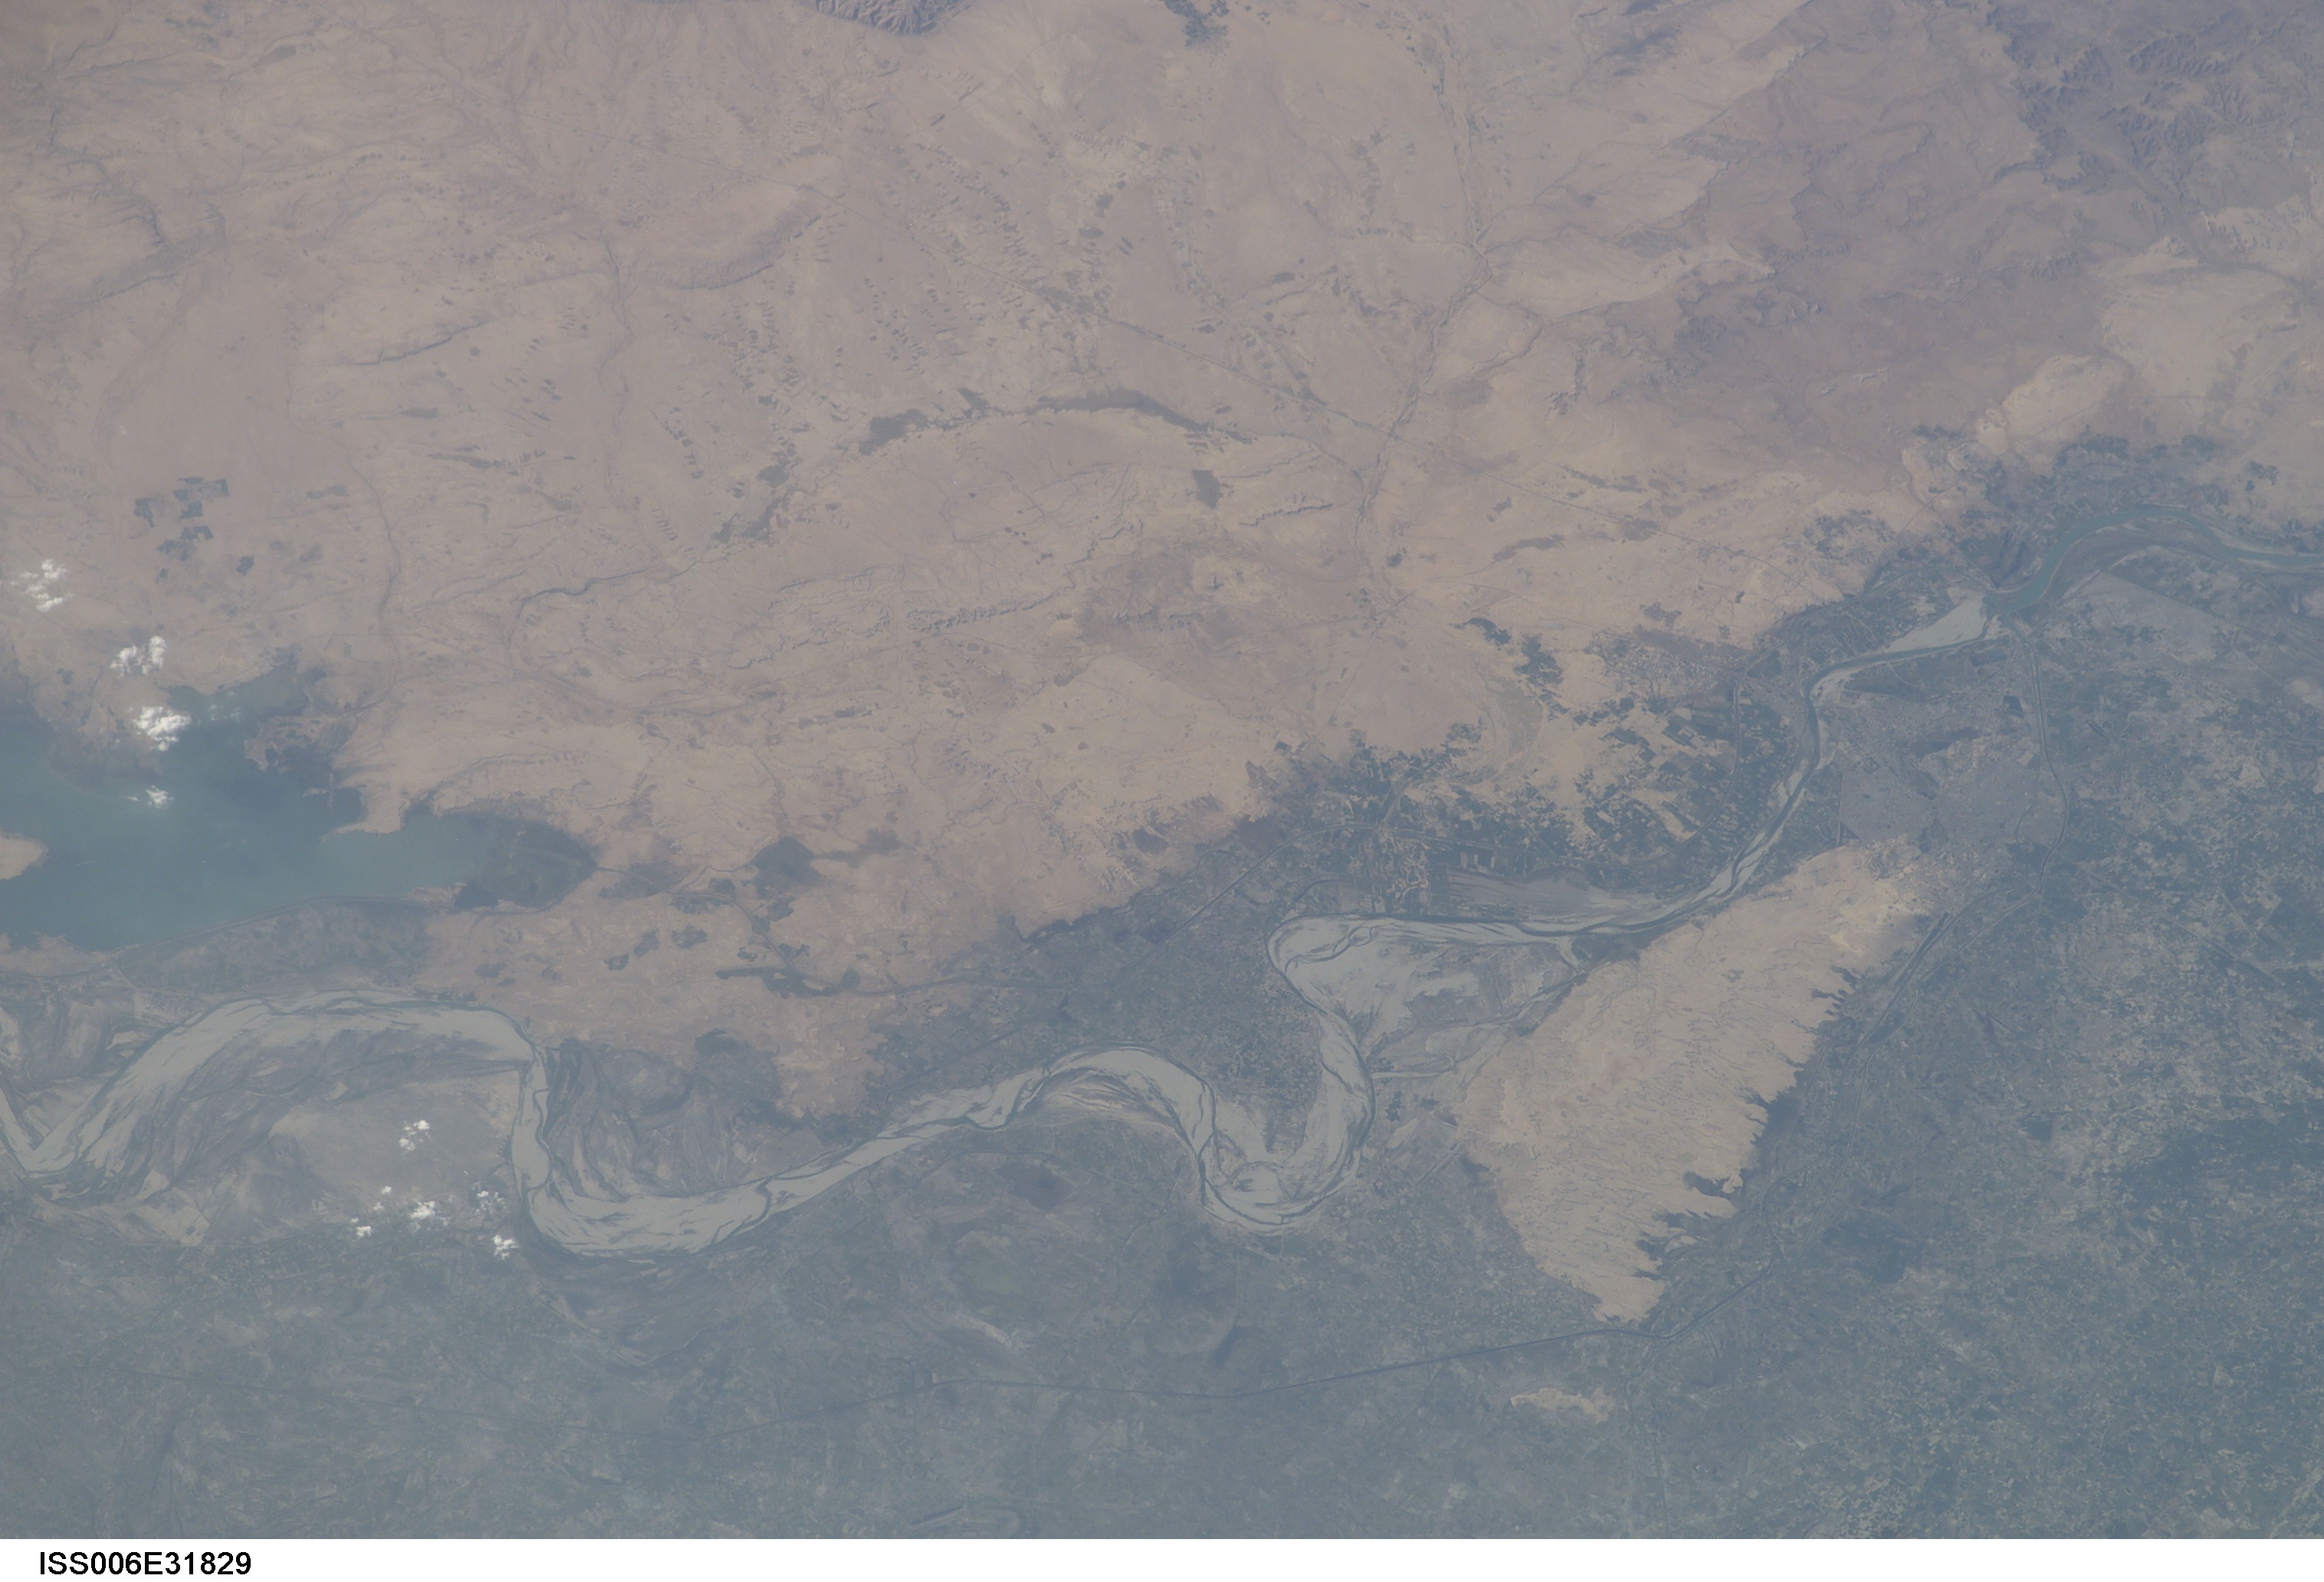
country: PAKISTAN
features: HYDERABAD, INDUS RIVER
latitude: 25.0
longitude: 68.0
